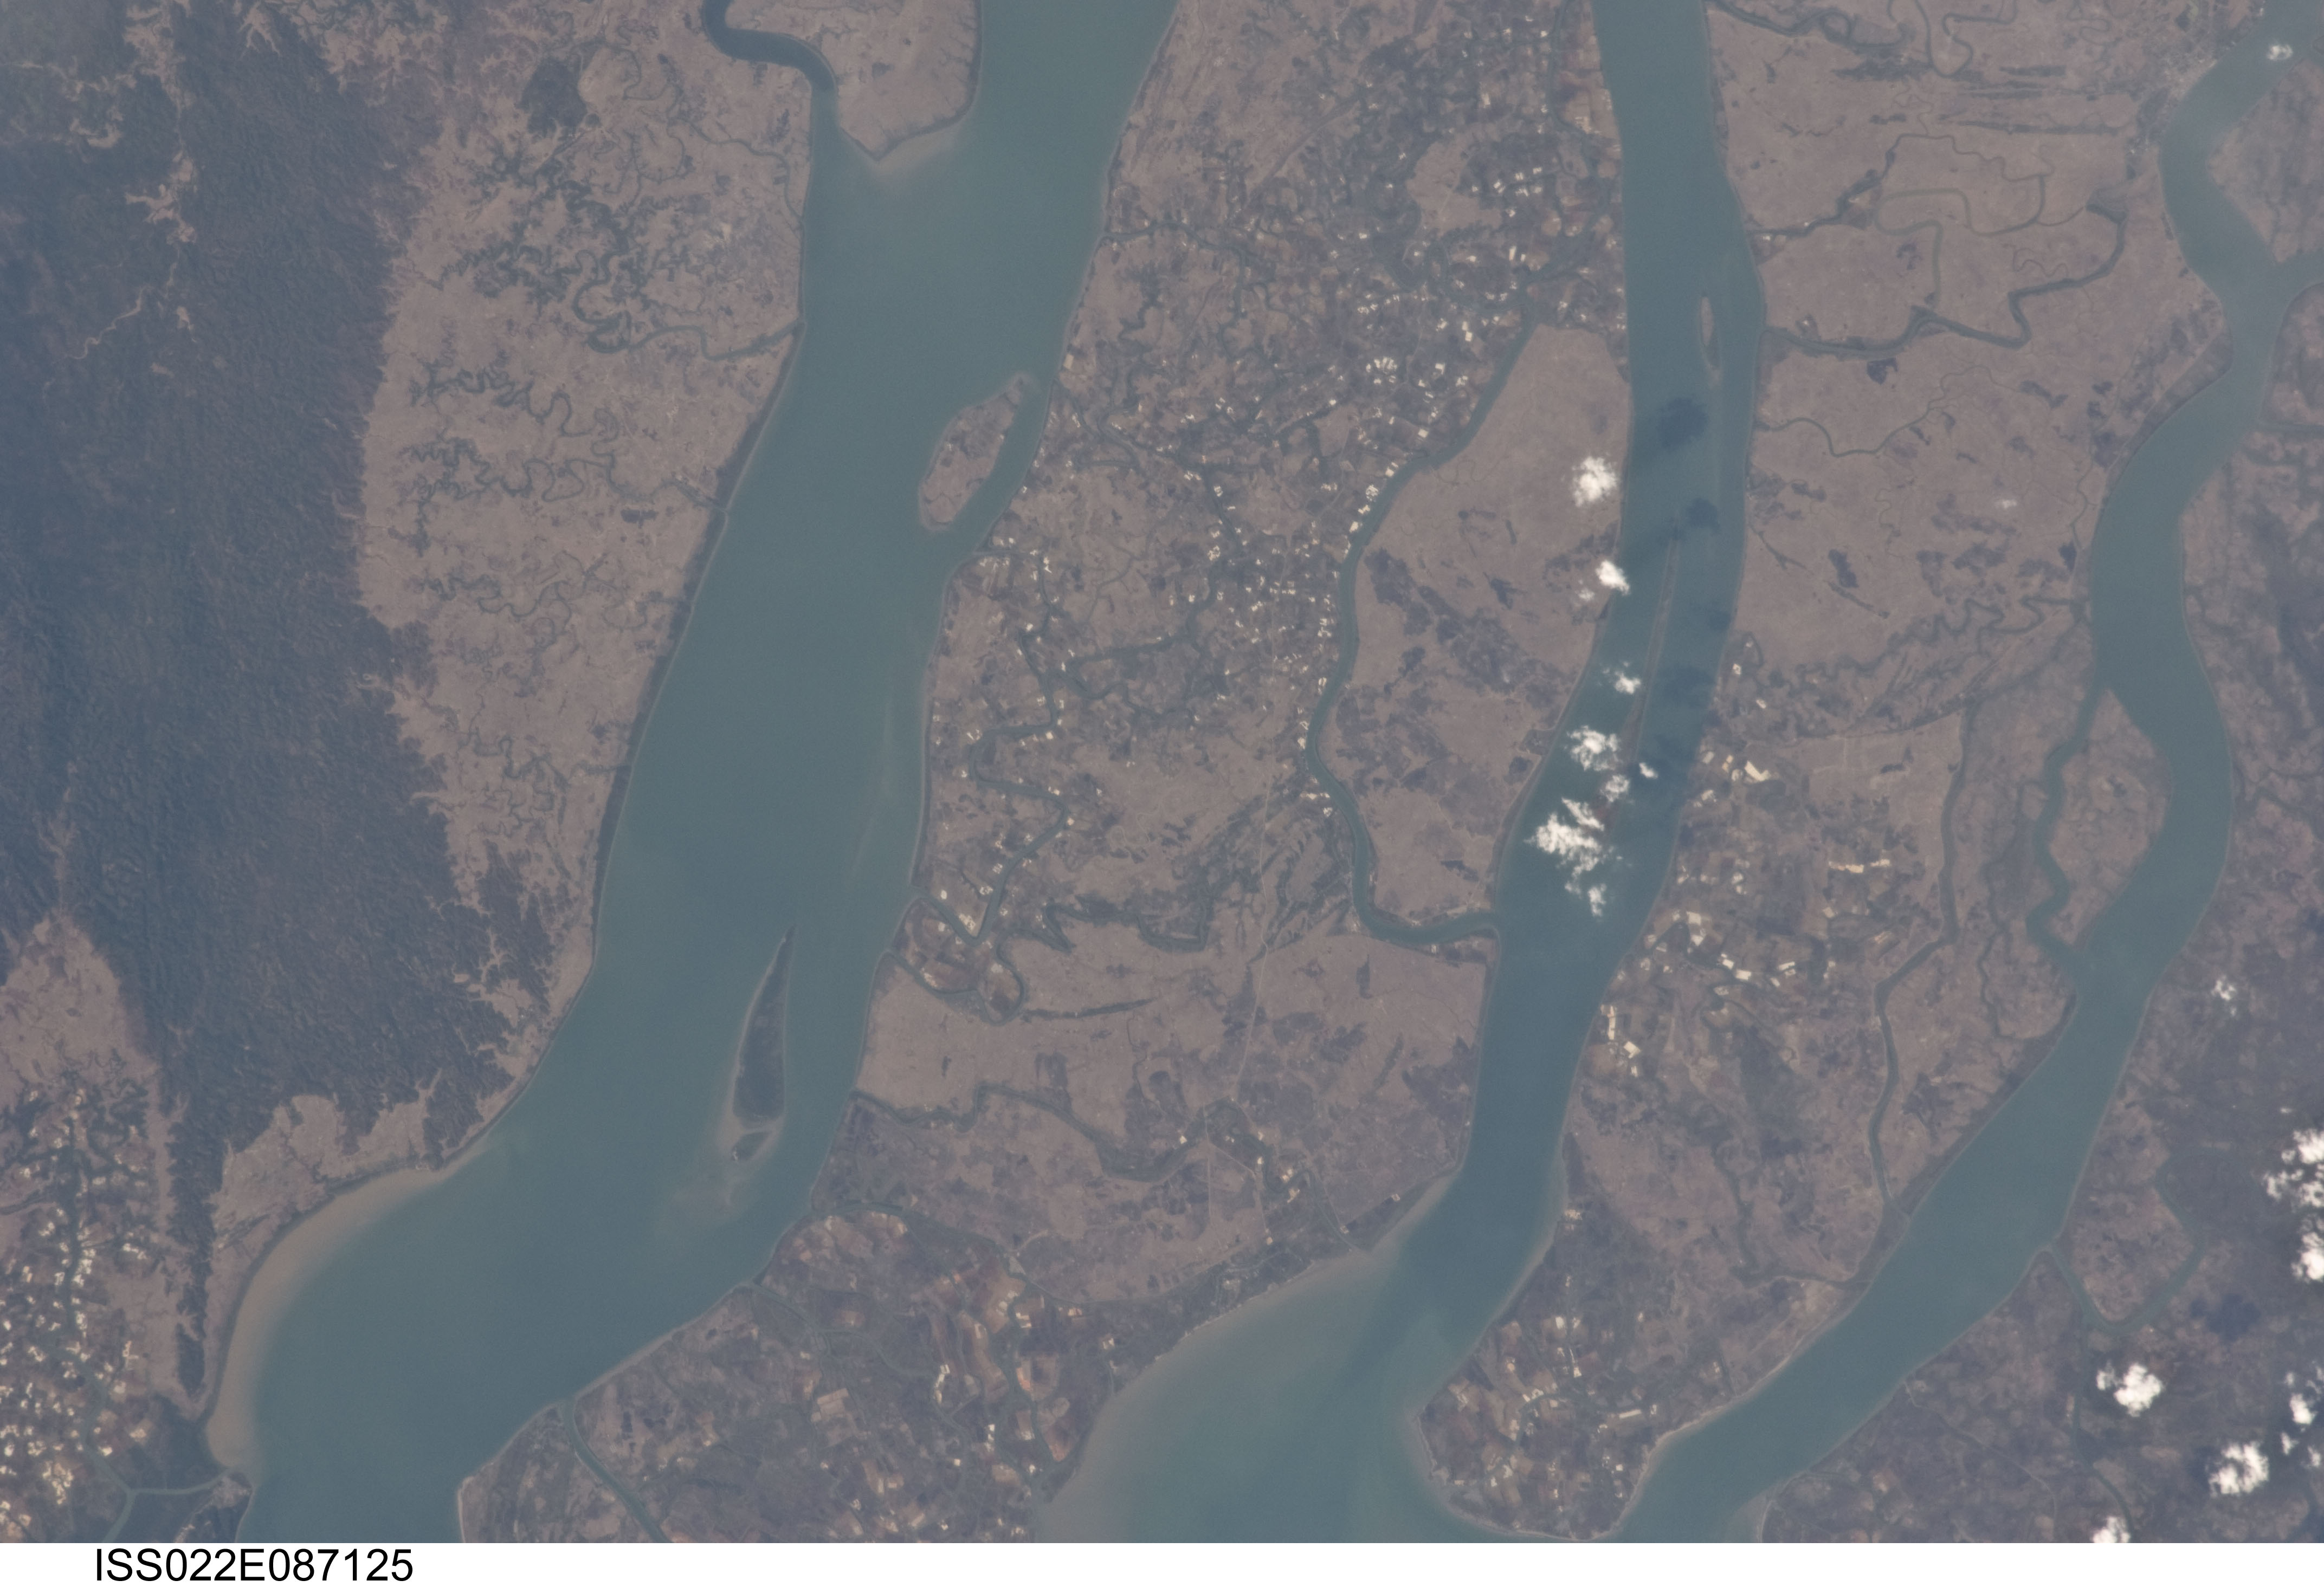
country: MYANMAR (BURMA)
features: IRRAWADDY DELTA, BASSEIN R., THETKETHAUNG R., YWE R.
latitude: 16.1
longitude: 94.5
